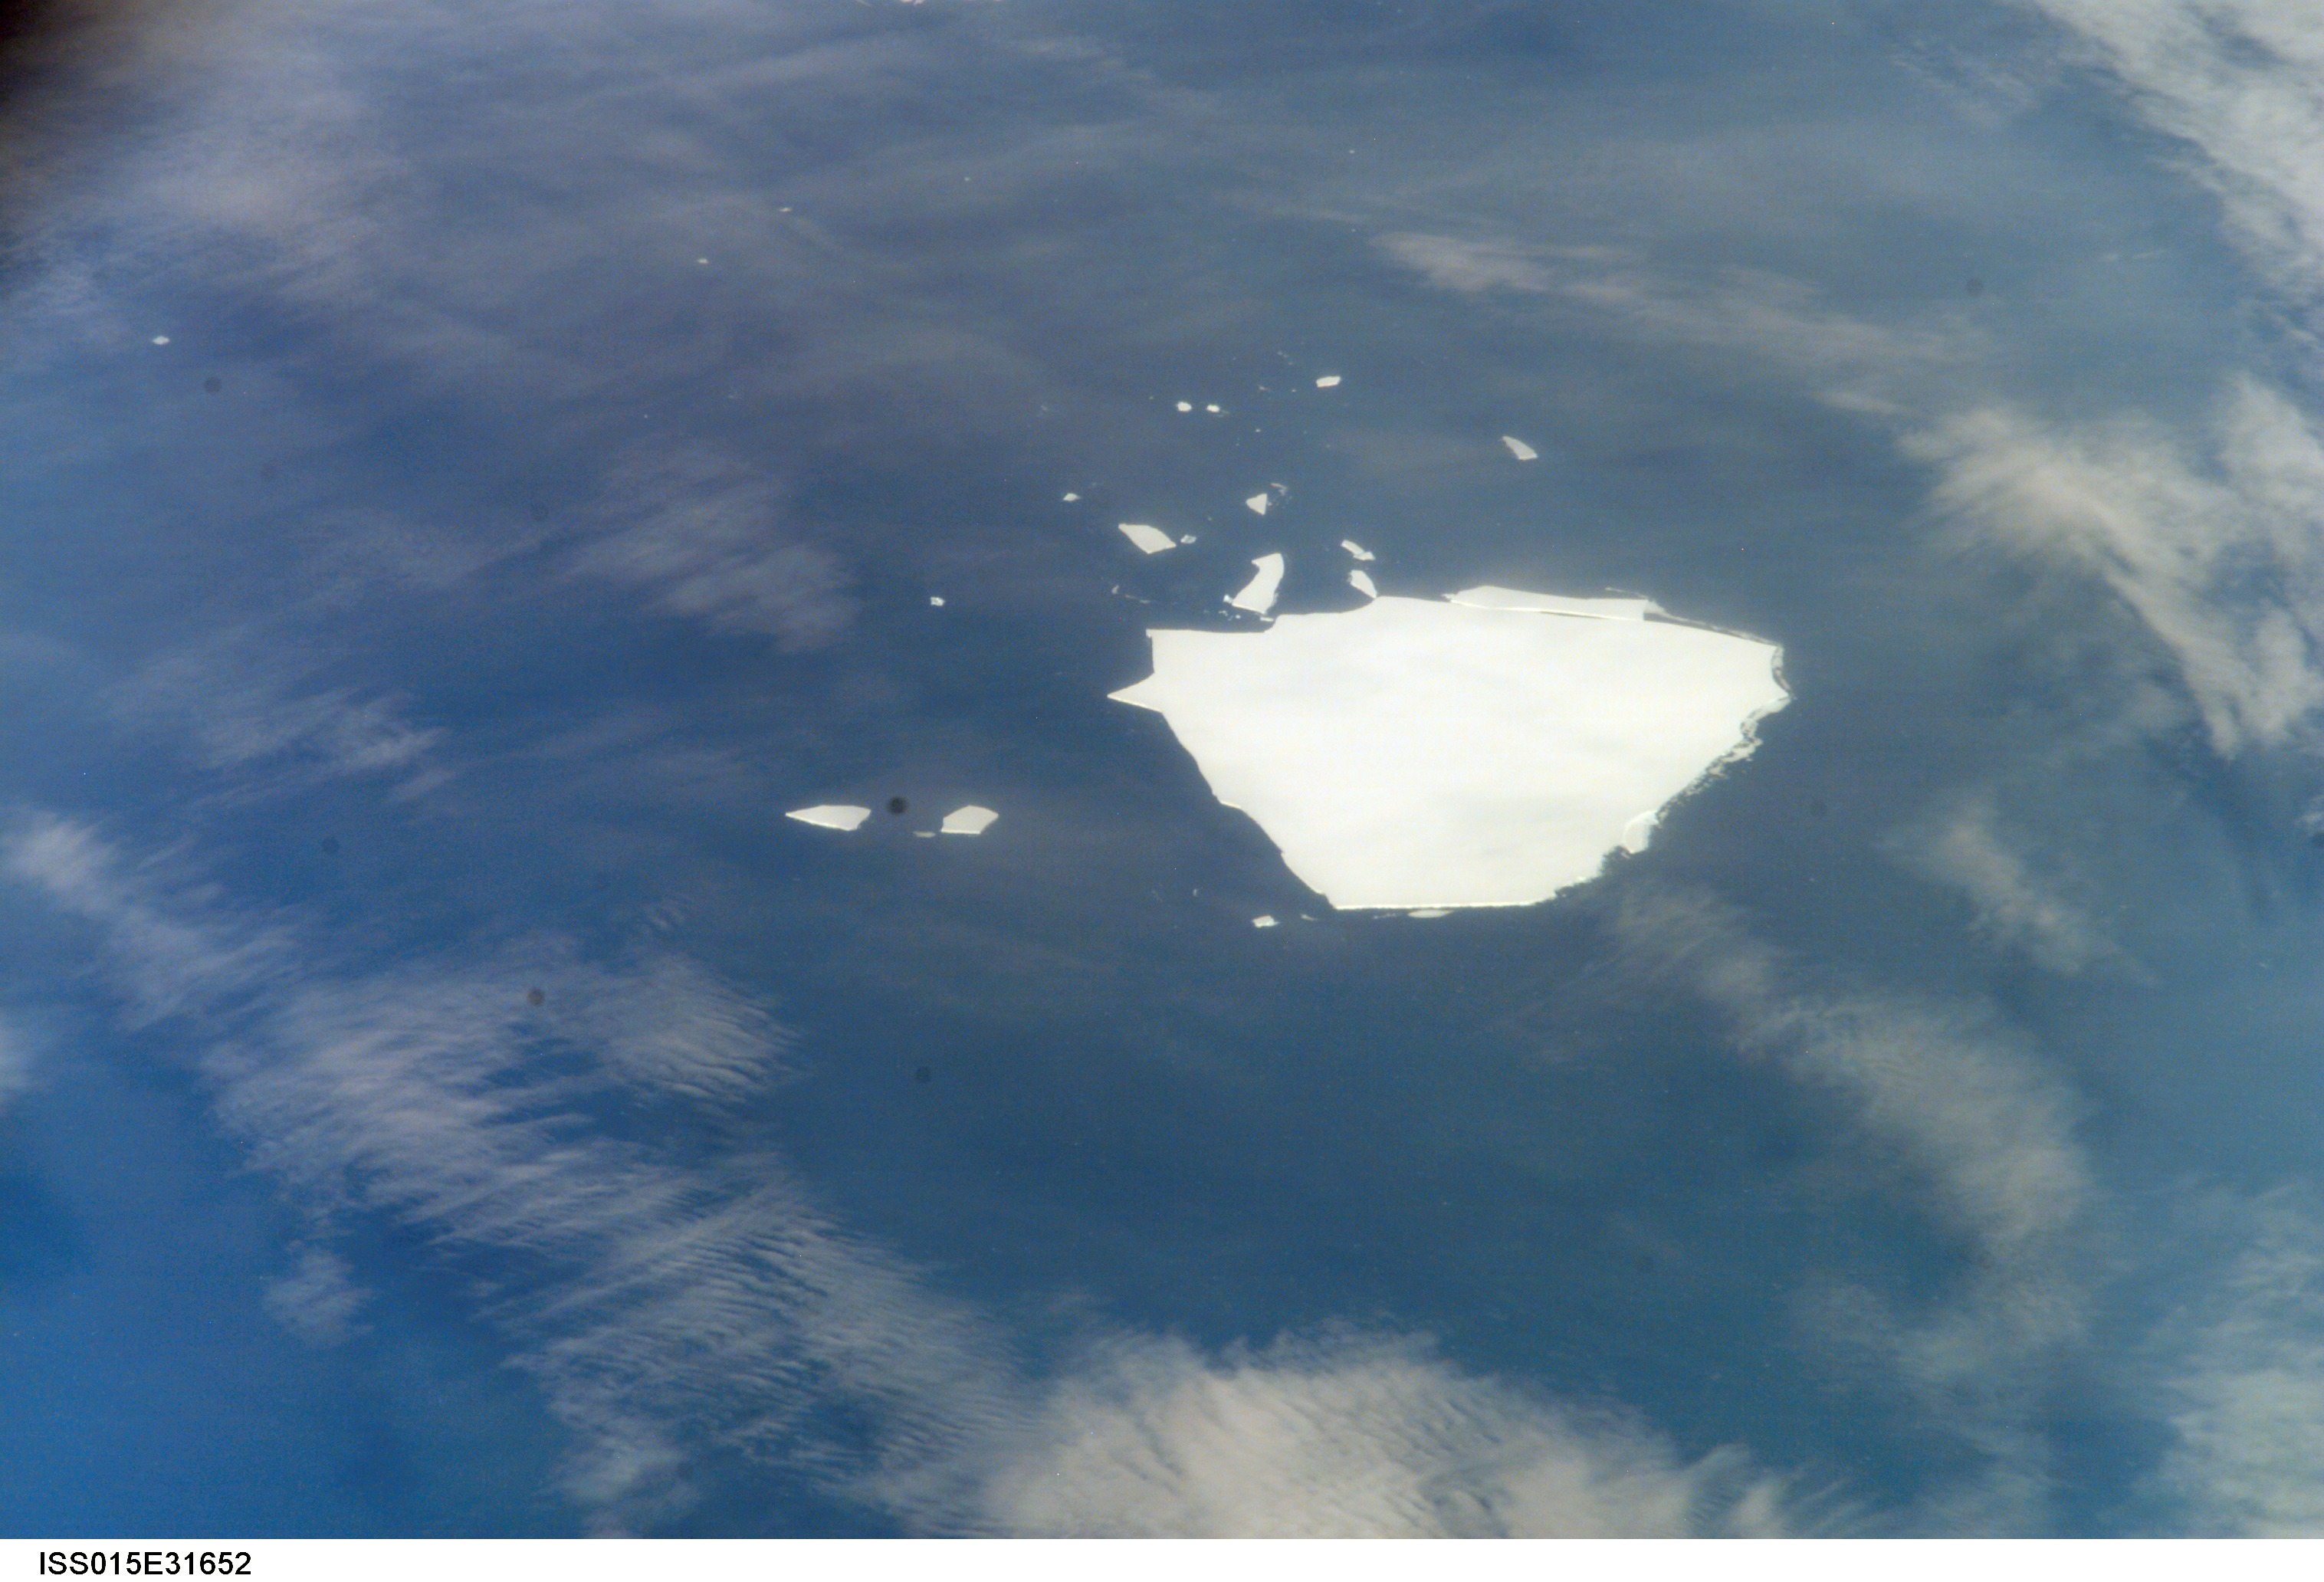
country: ATLANTIC OCEAN
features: LARGE ICEBERG, FRAGMENTS
